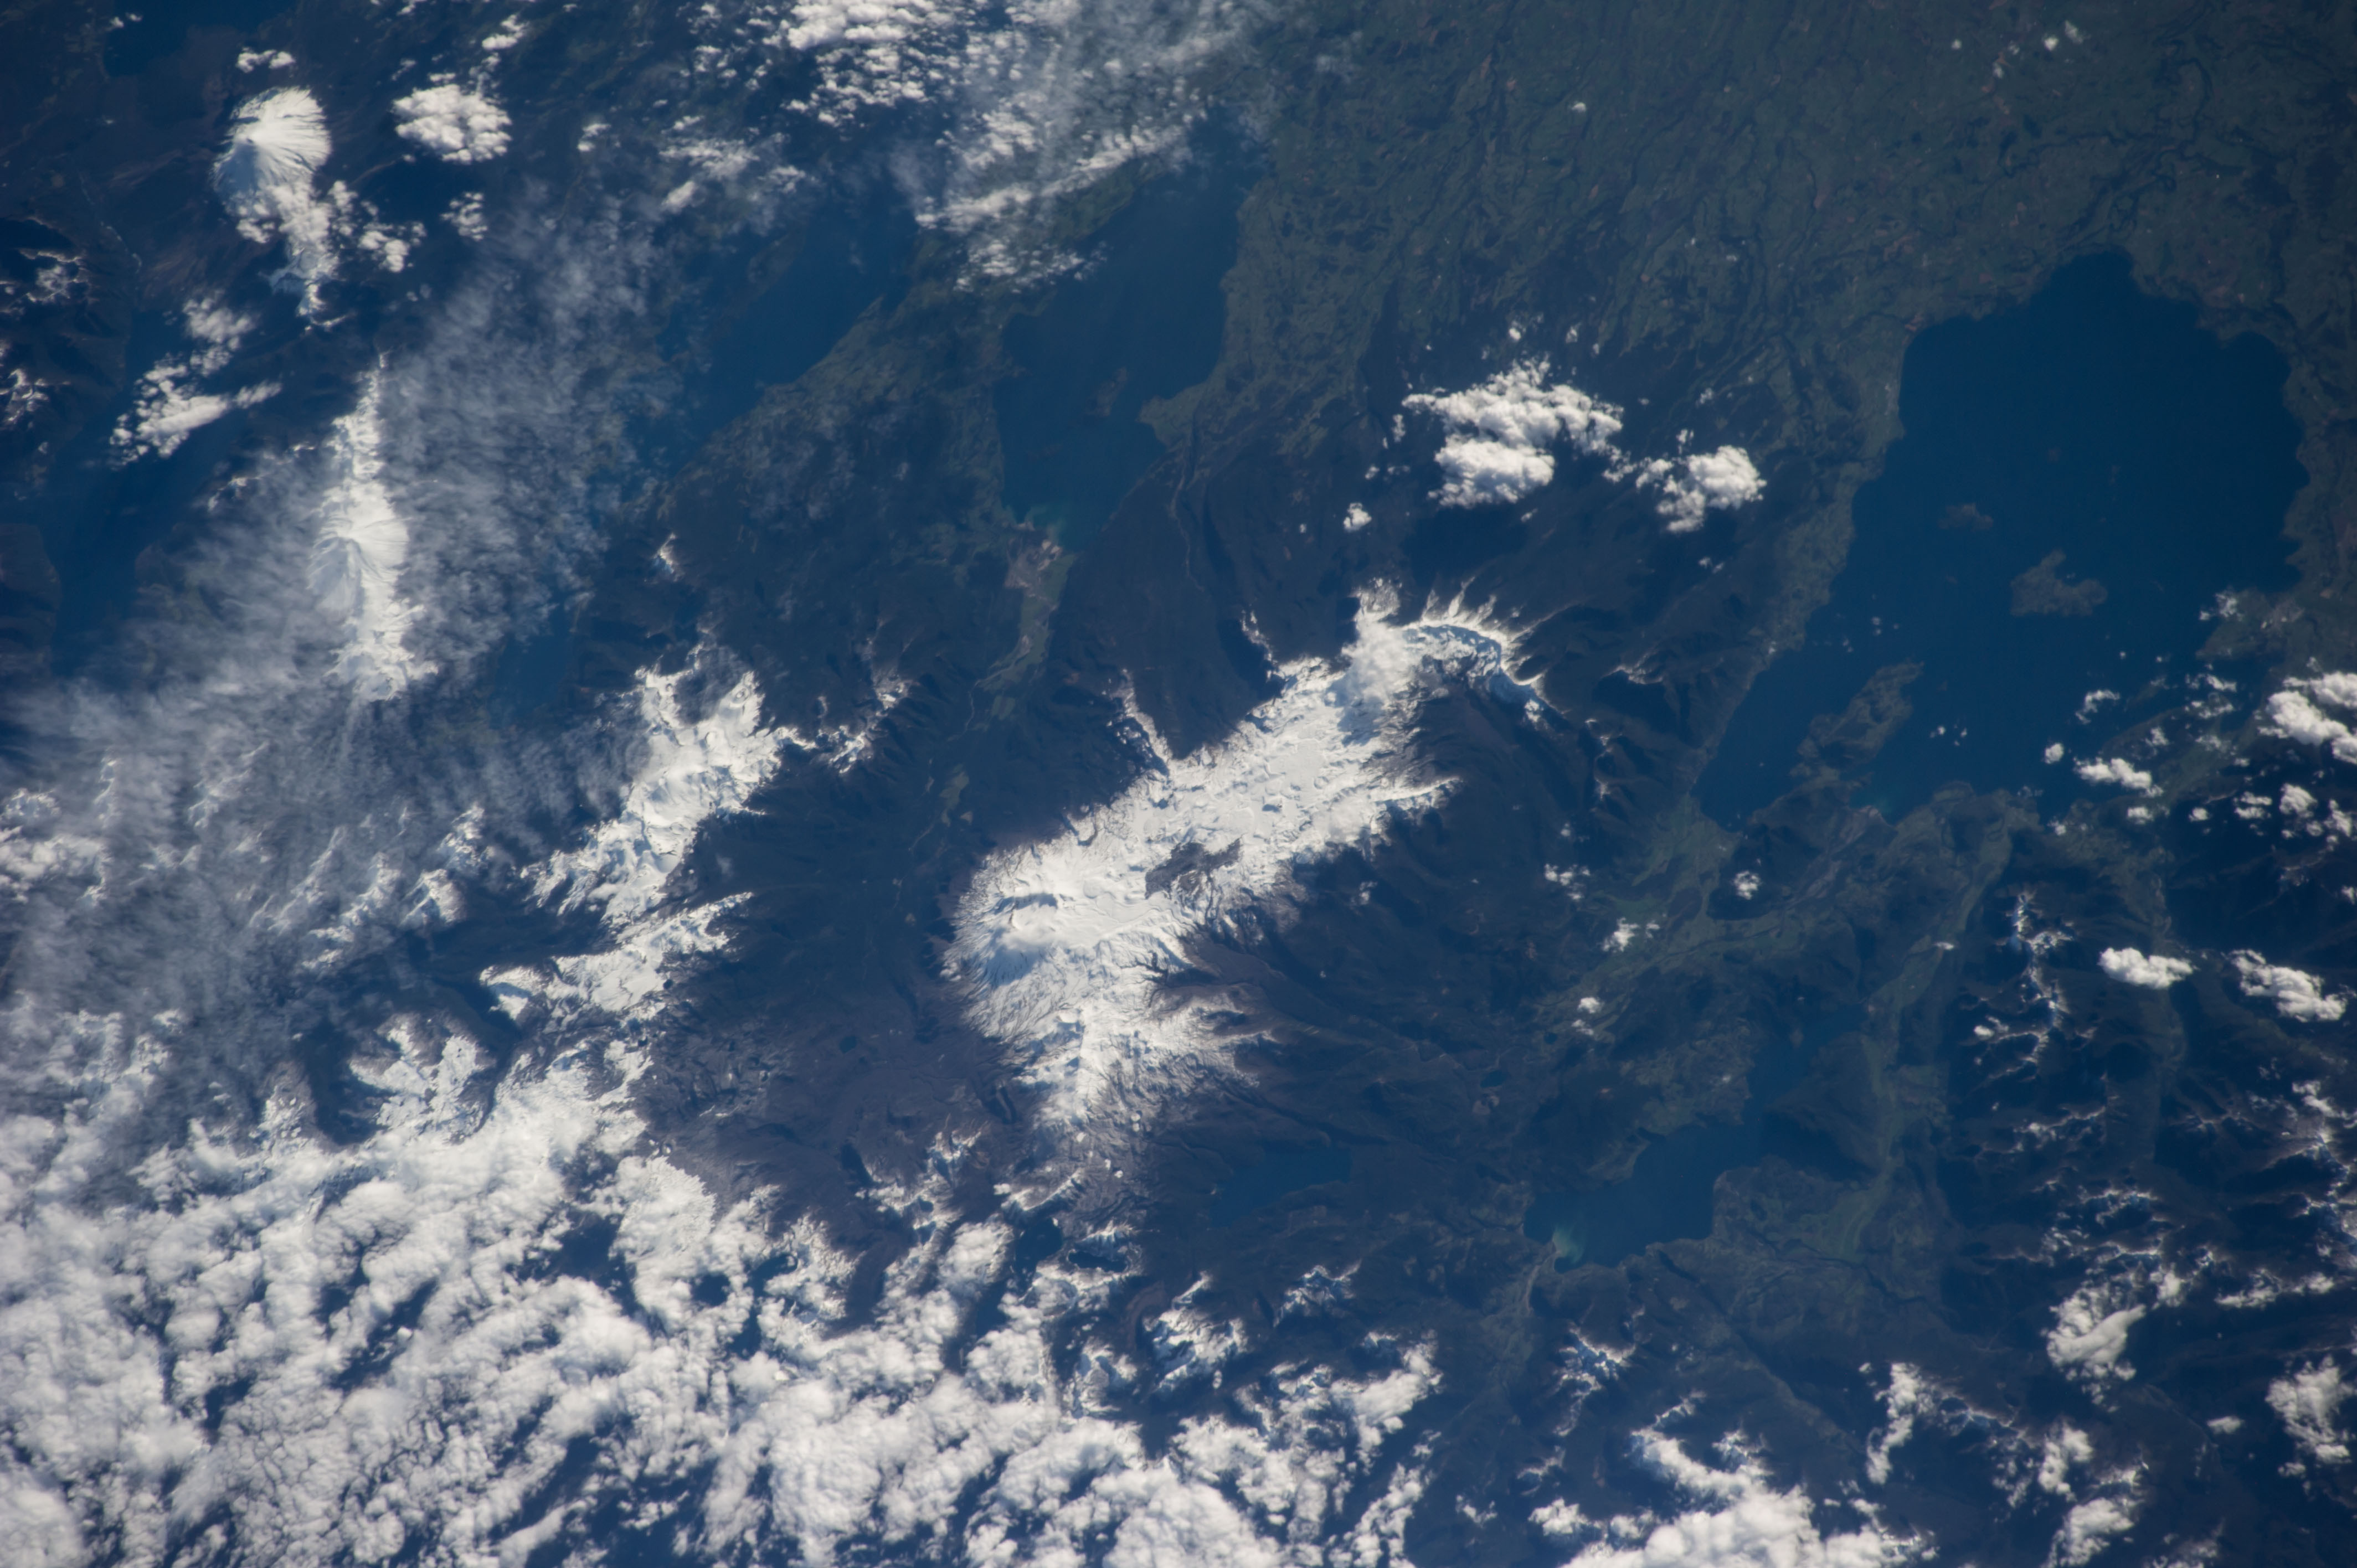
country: CHILE
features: ANDES, PUYEHUE L., RANCO L., MAIHUE L., HUISHUE L., PUYEHUE CORDON CAULLE VOL., PUYEHUE NATIONAL PRK, GRIS L., GEMELAS LAG.
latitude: -40.5
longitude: -72.2
